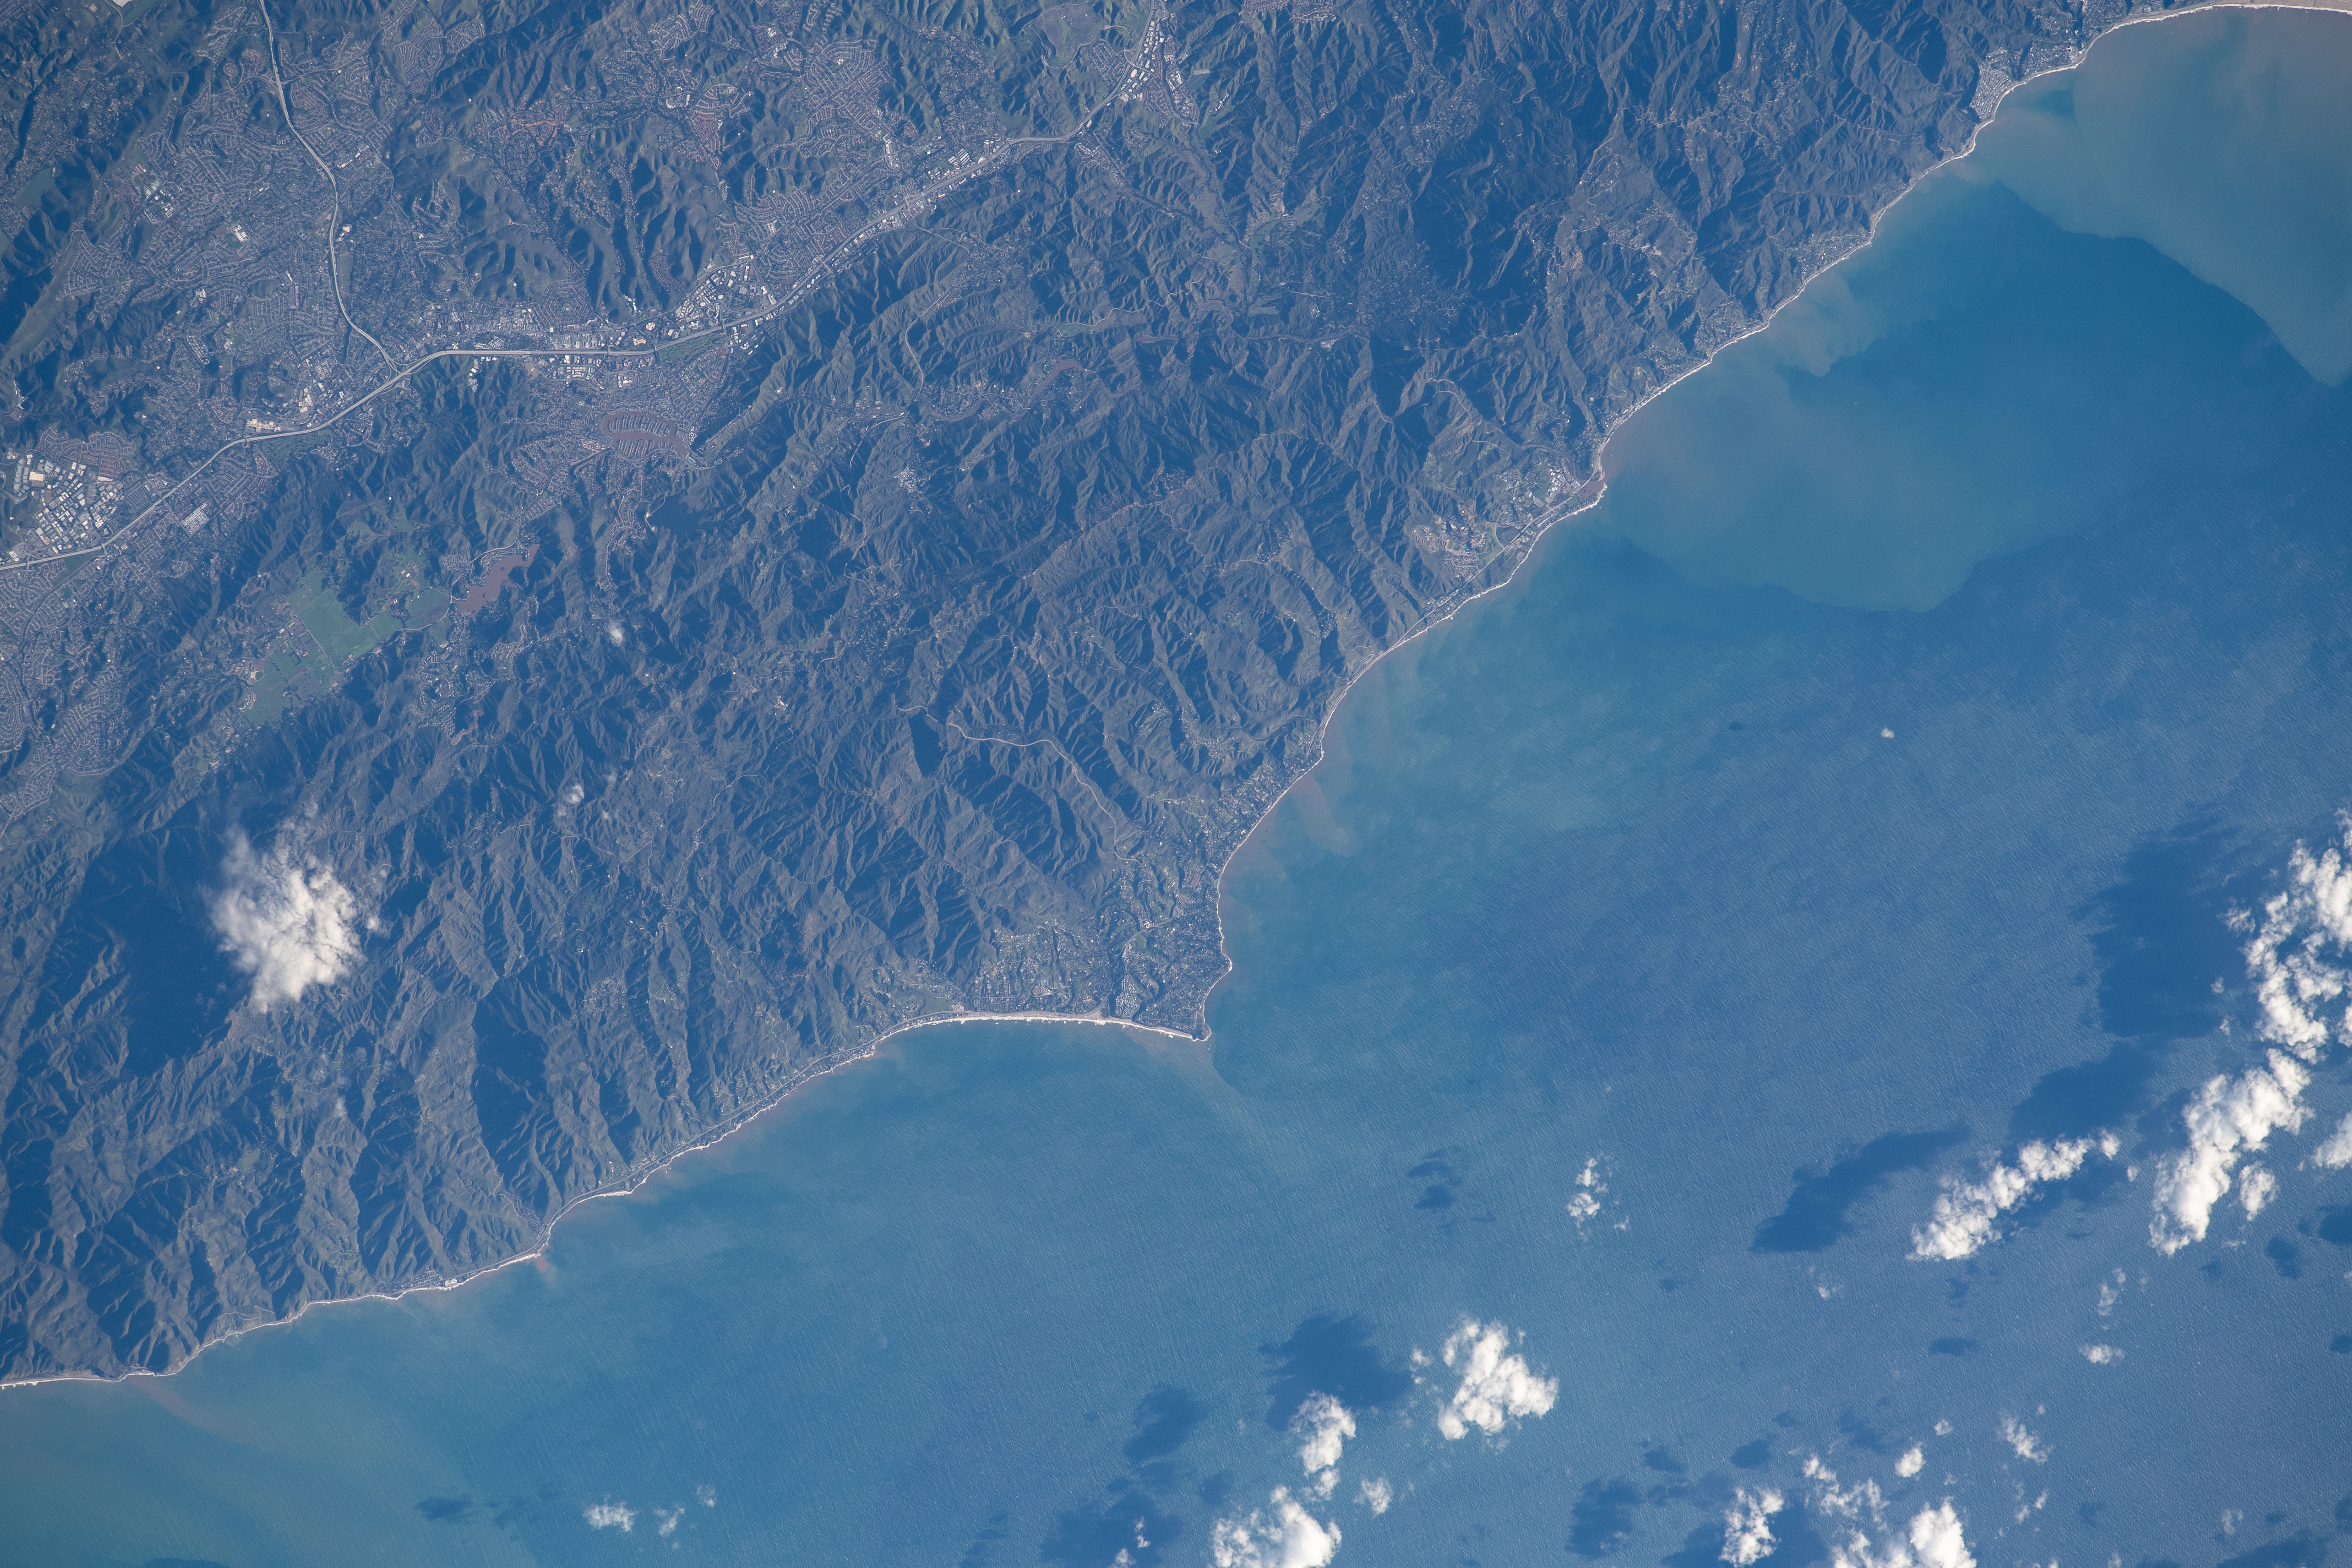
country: USA-CALIFORNIA
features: FLOODING, MALIBU, CORNELL, LAKE SHERWOOD, WESTLAKE VILLAGE
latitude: 34.0
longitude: -118.8
